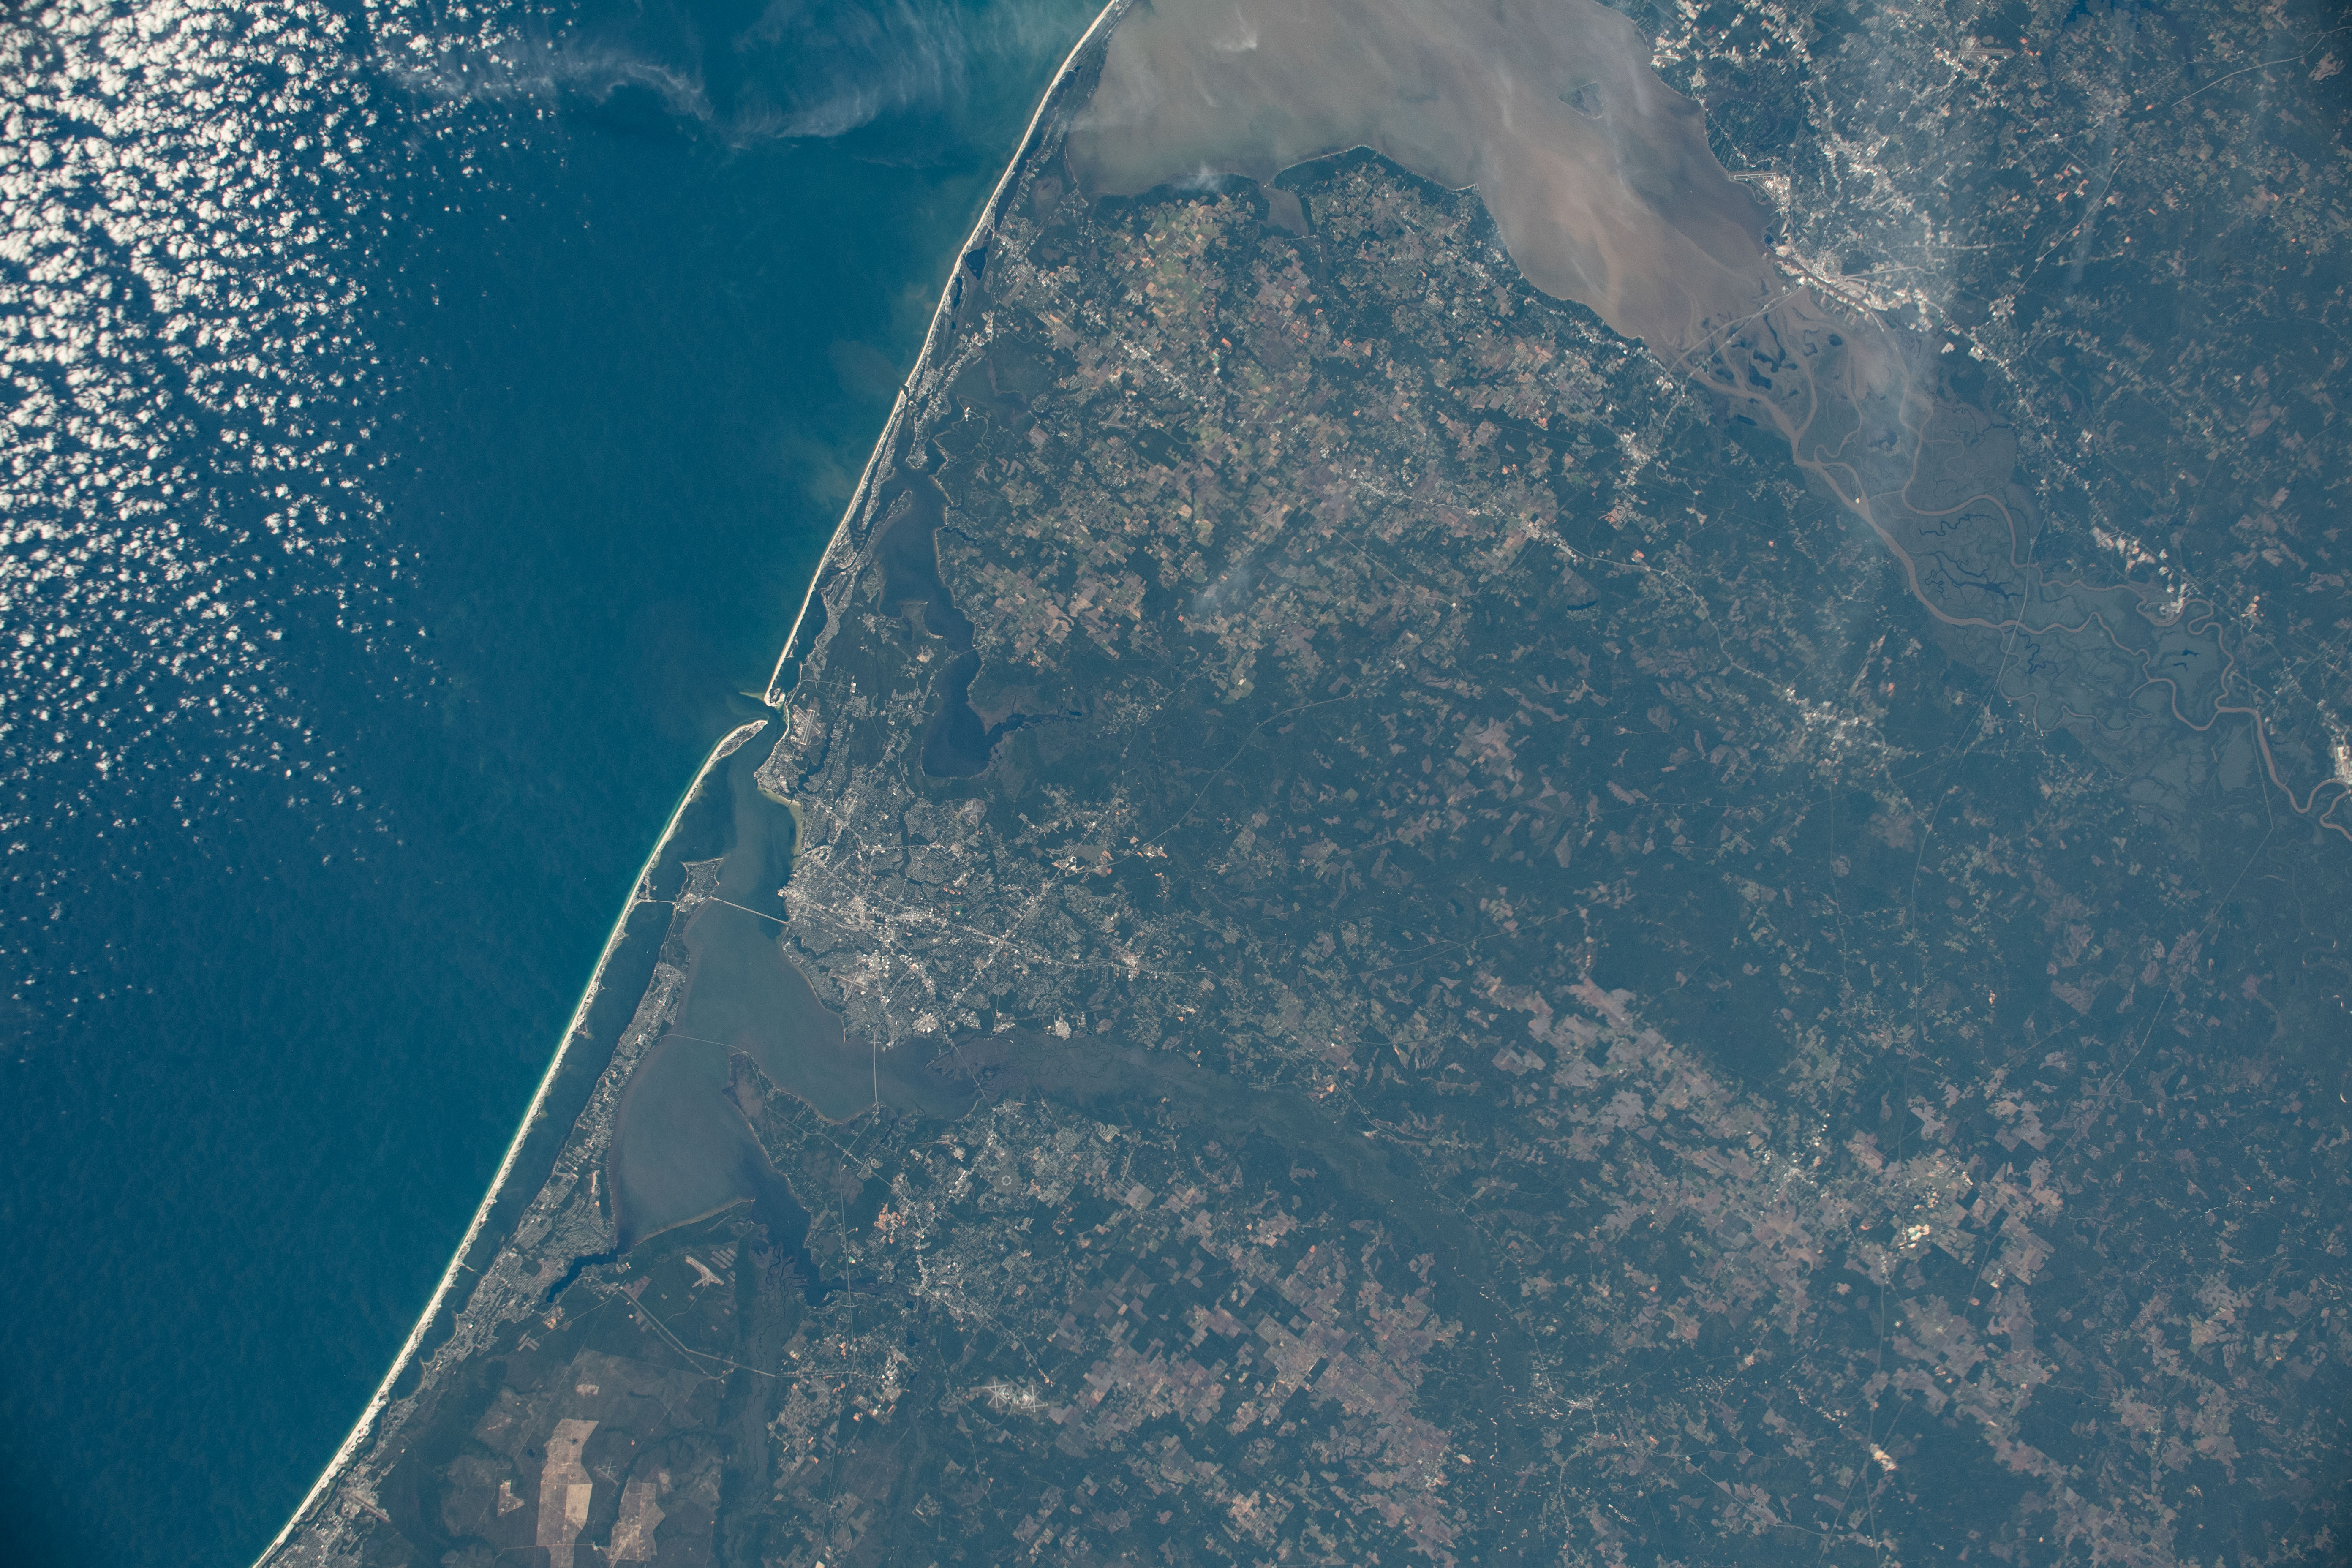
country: USA-ALABAMA
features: PENSACOLA, MOBILE BAY, PENSACOLA BAY, ESCAMBIA BAY
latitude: 30.6
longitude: -87.5
